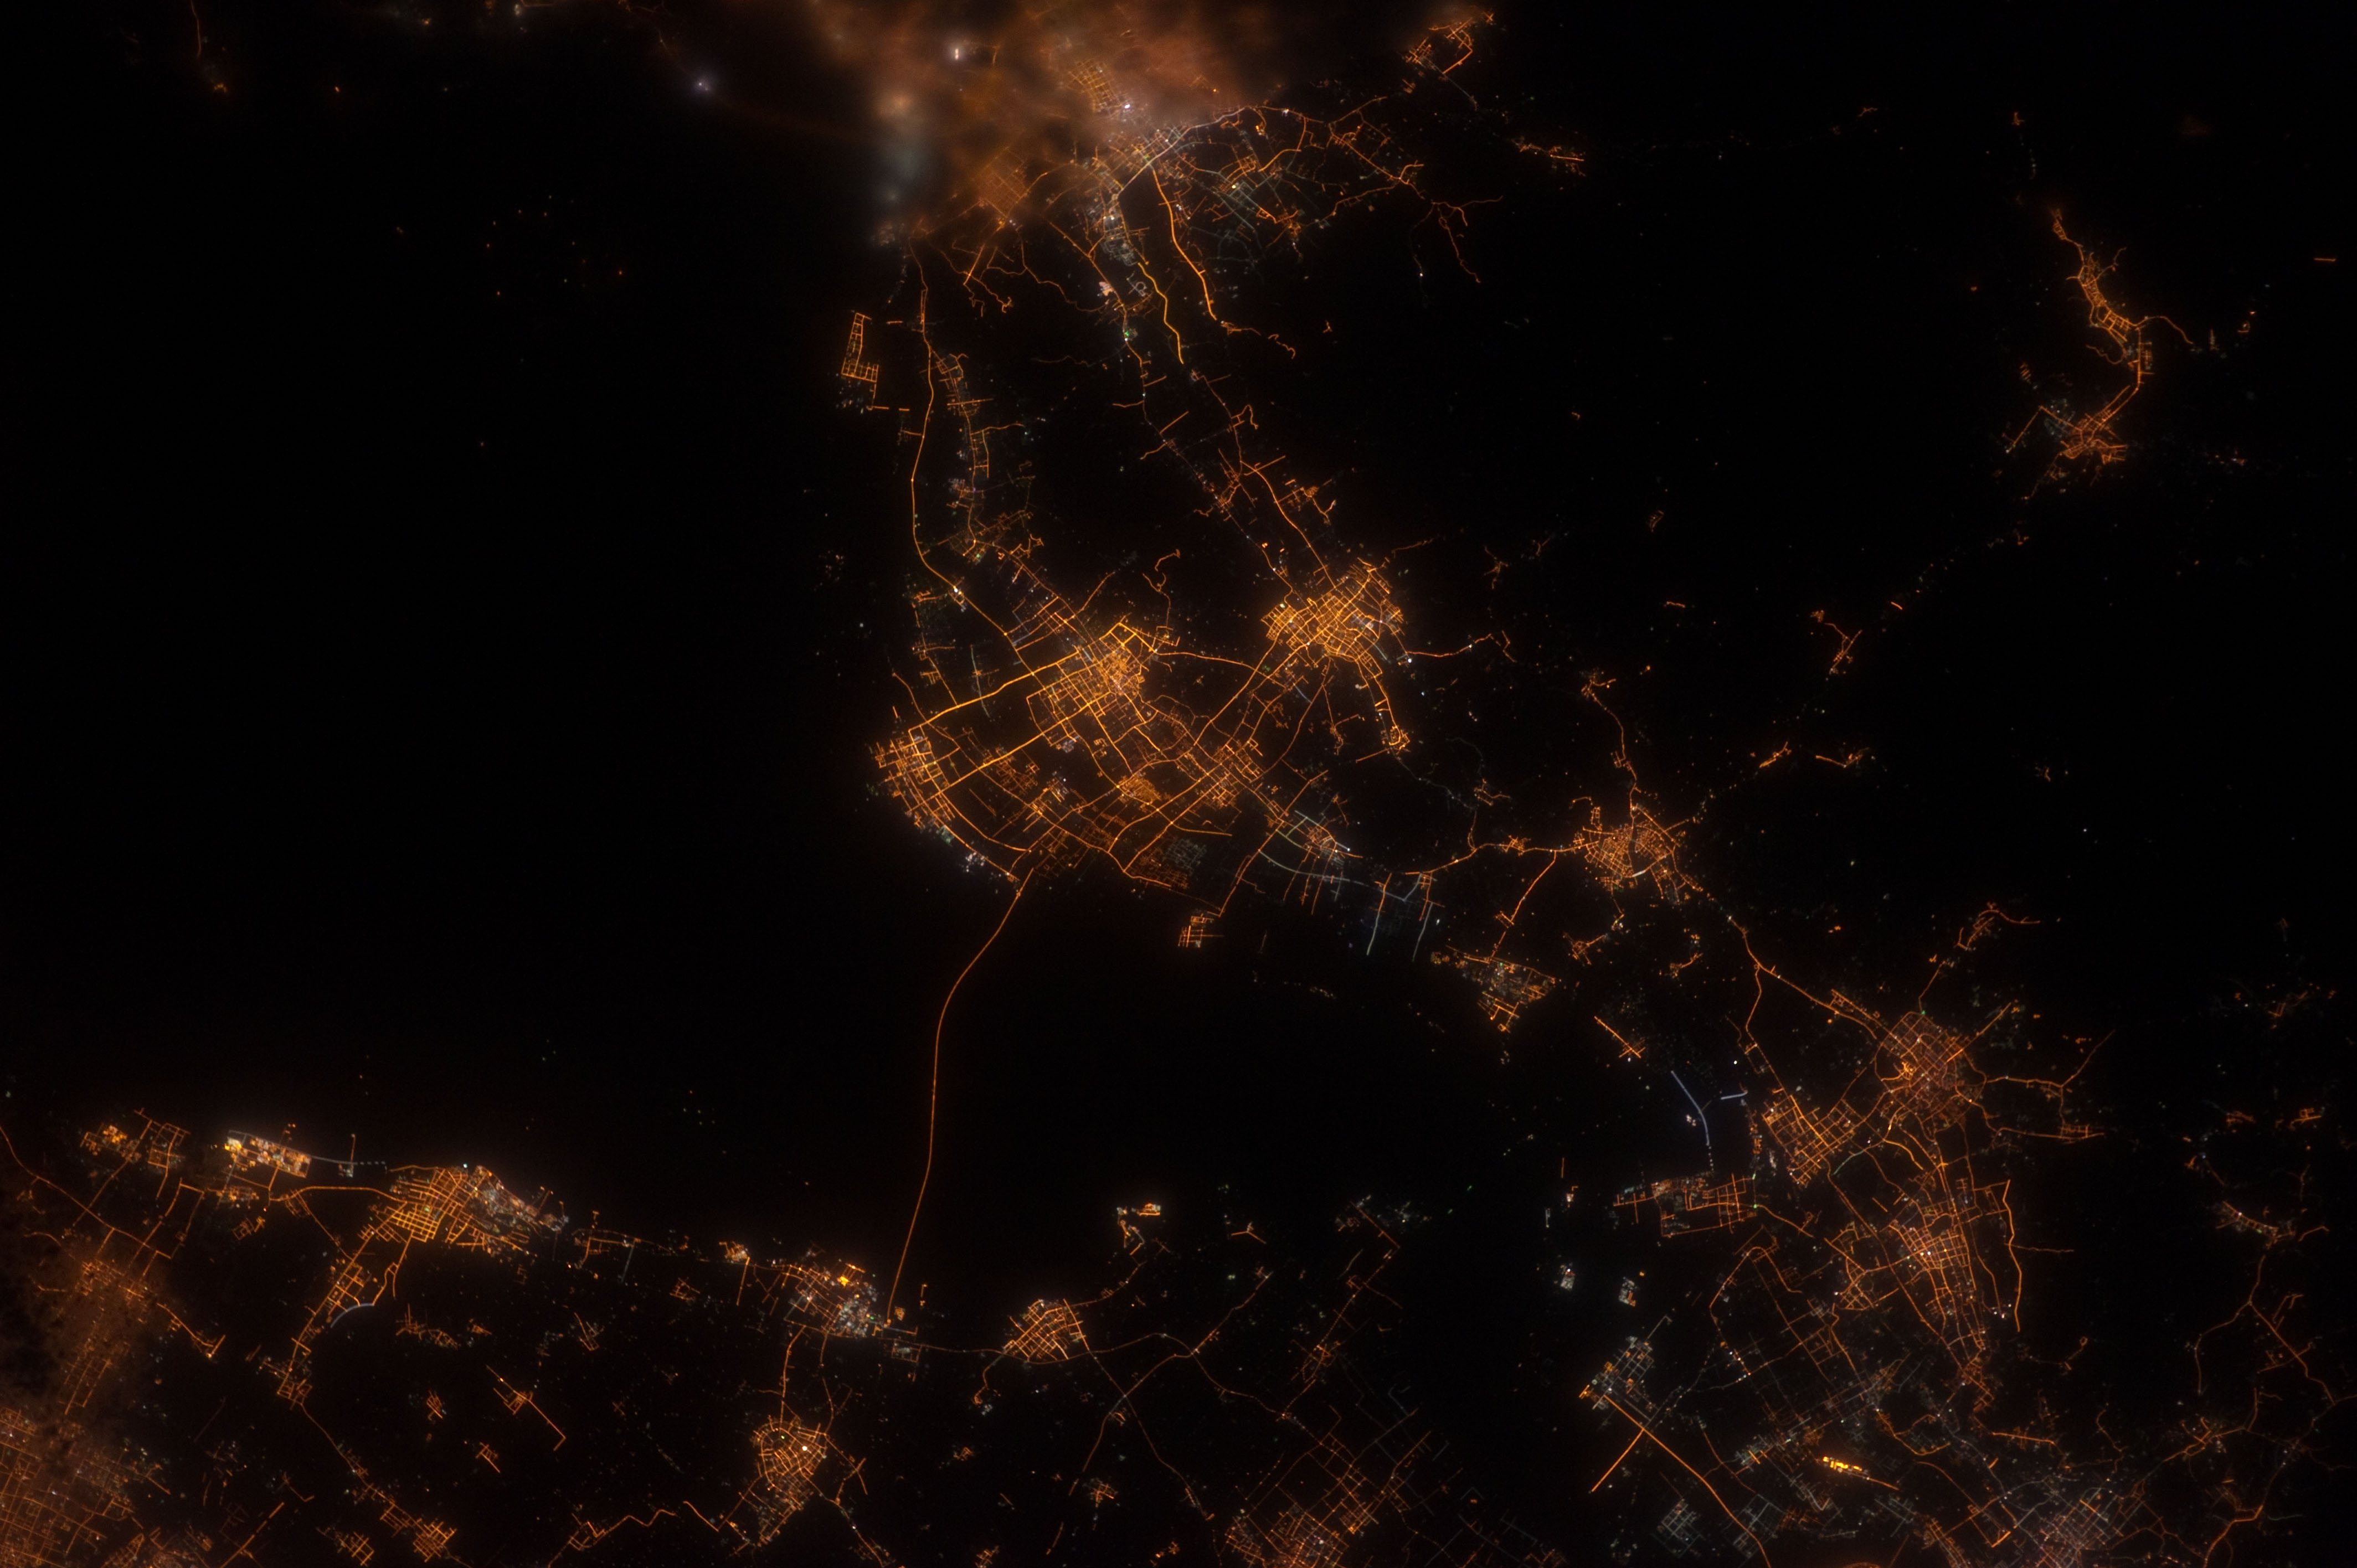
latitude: 30.4
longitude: 121.3
